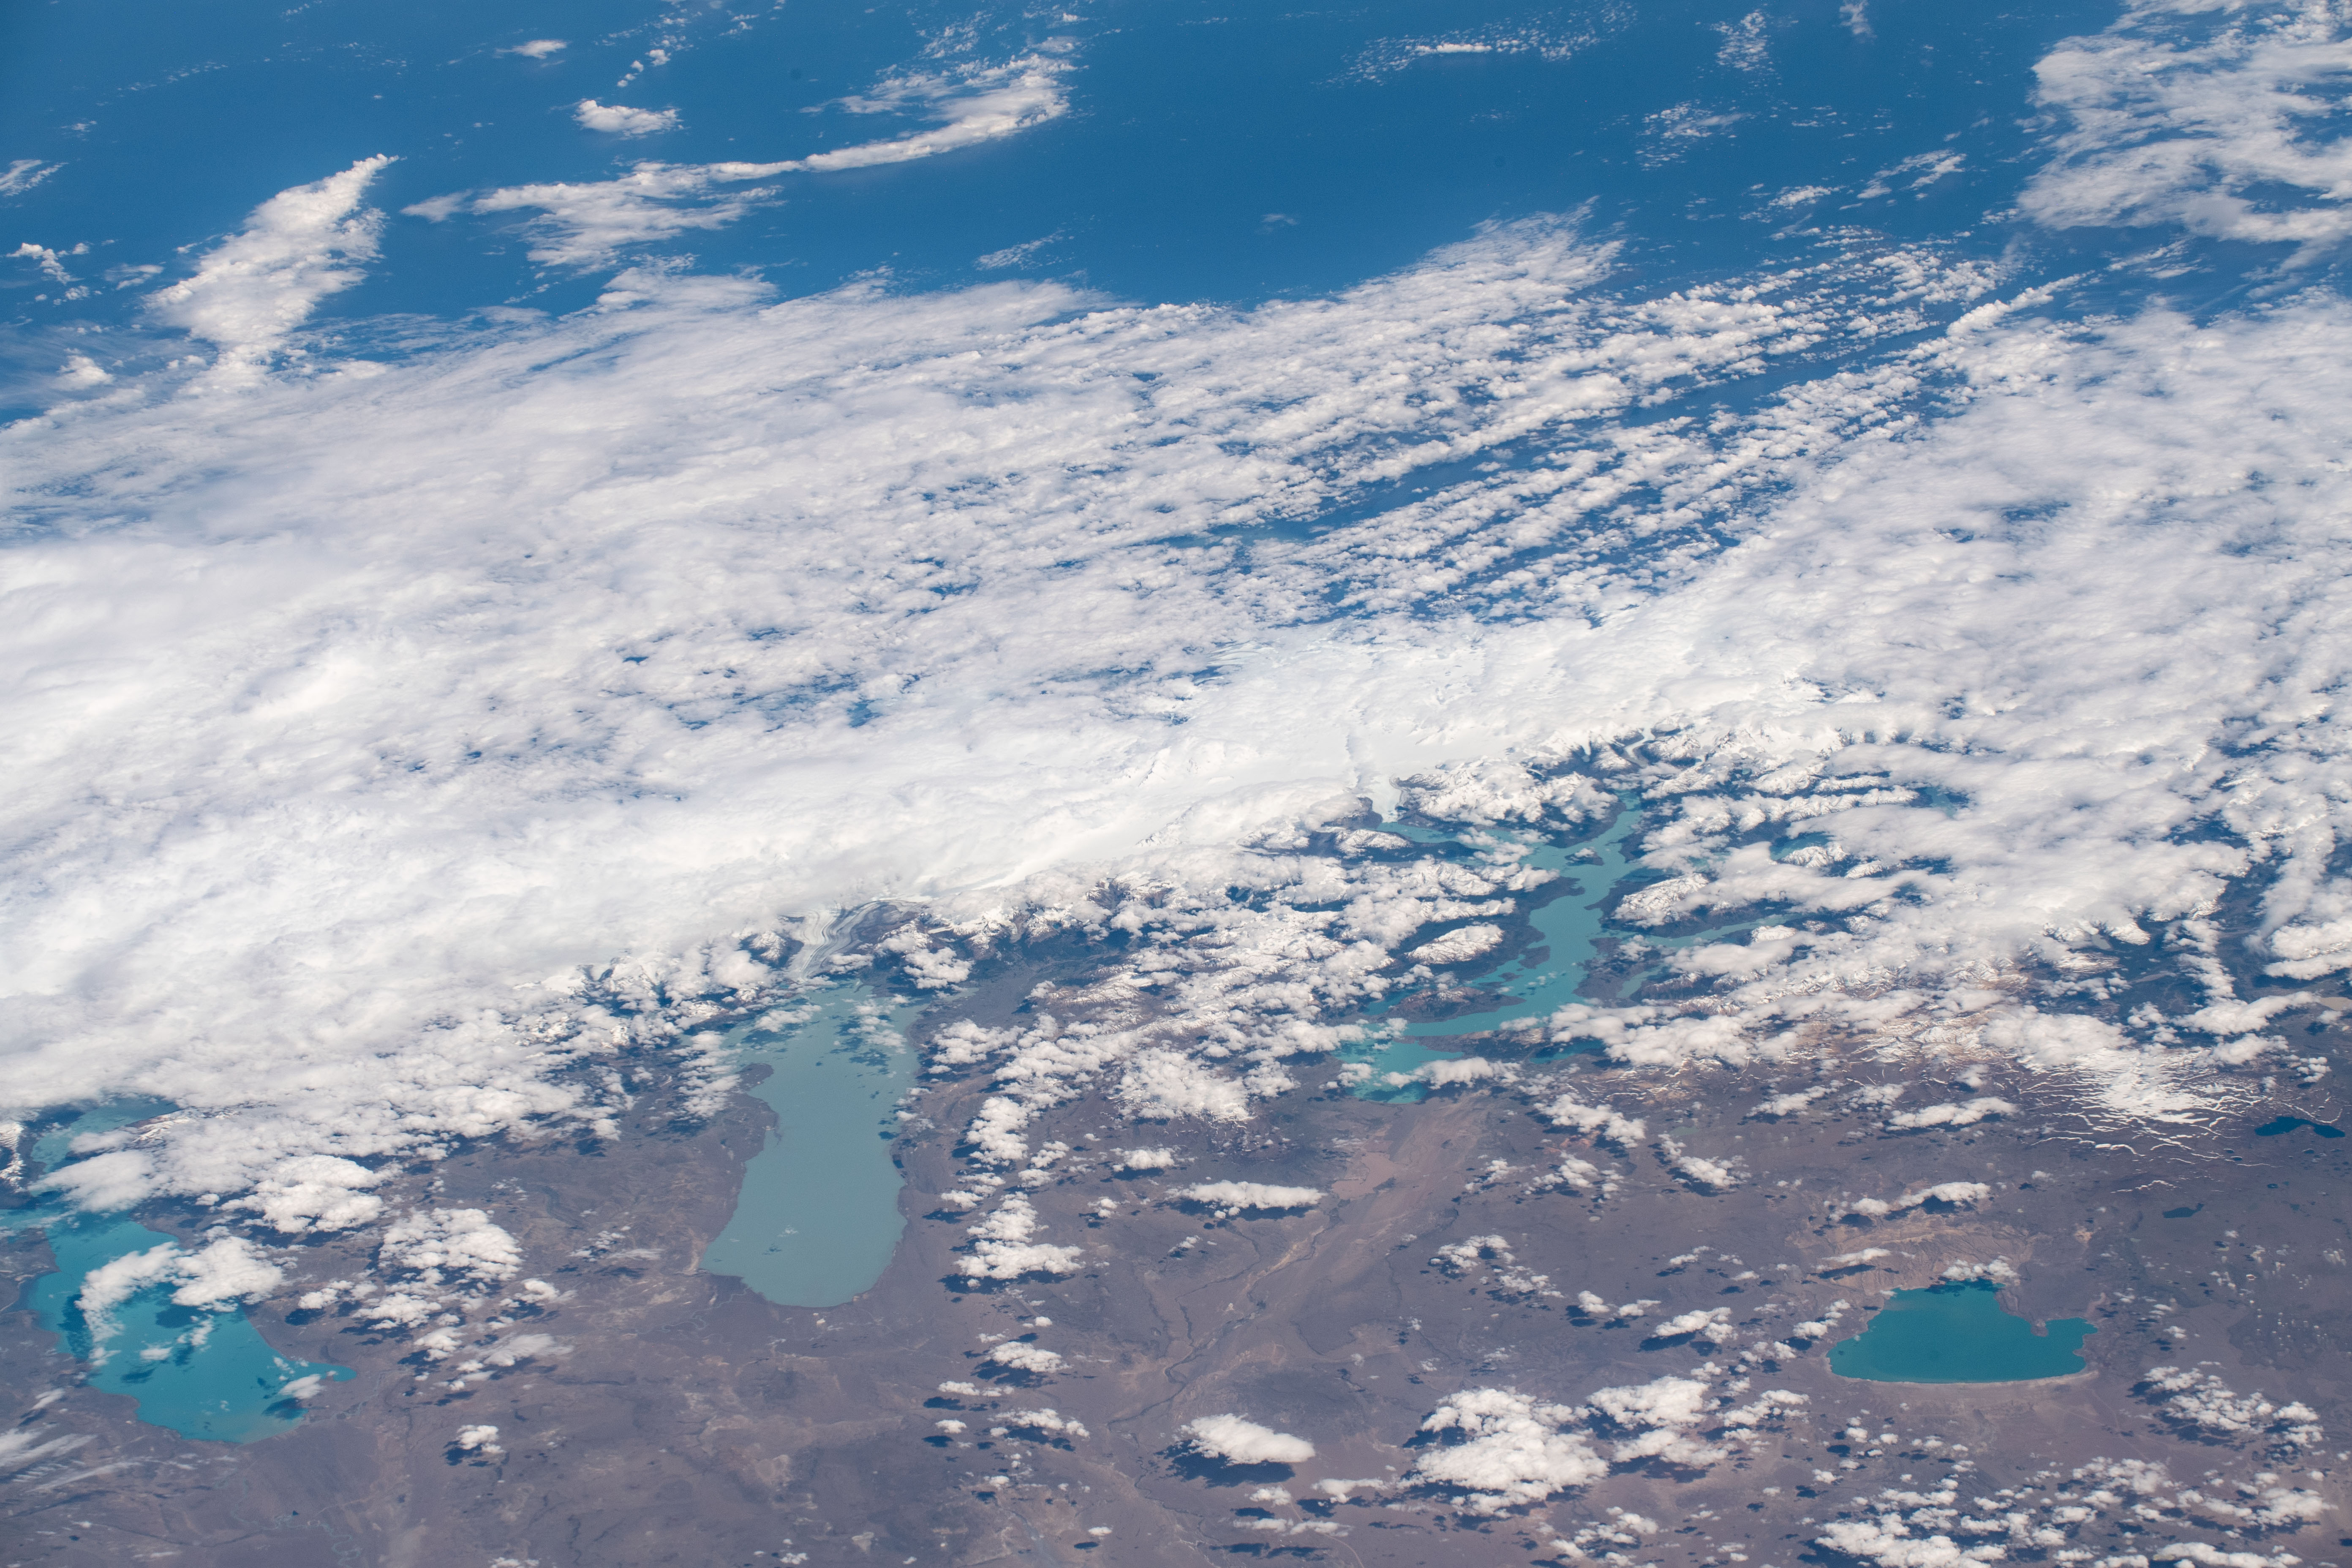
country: CHILE
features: SOUTHERN PATAGONIA ICEFIELDS, ARGENTINO LAKE, VIEDMA LAKE, OHIGGINS/SAN MARTIN LAKE, CARDIEL LAKE
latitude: -49.0
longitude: -73.0
